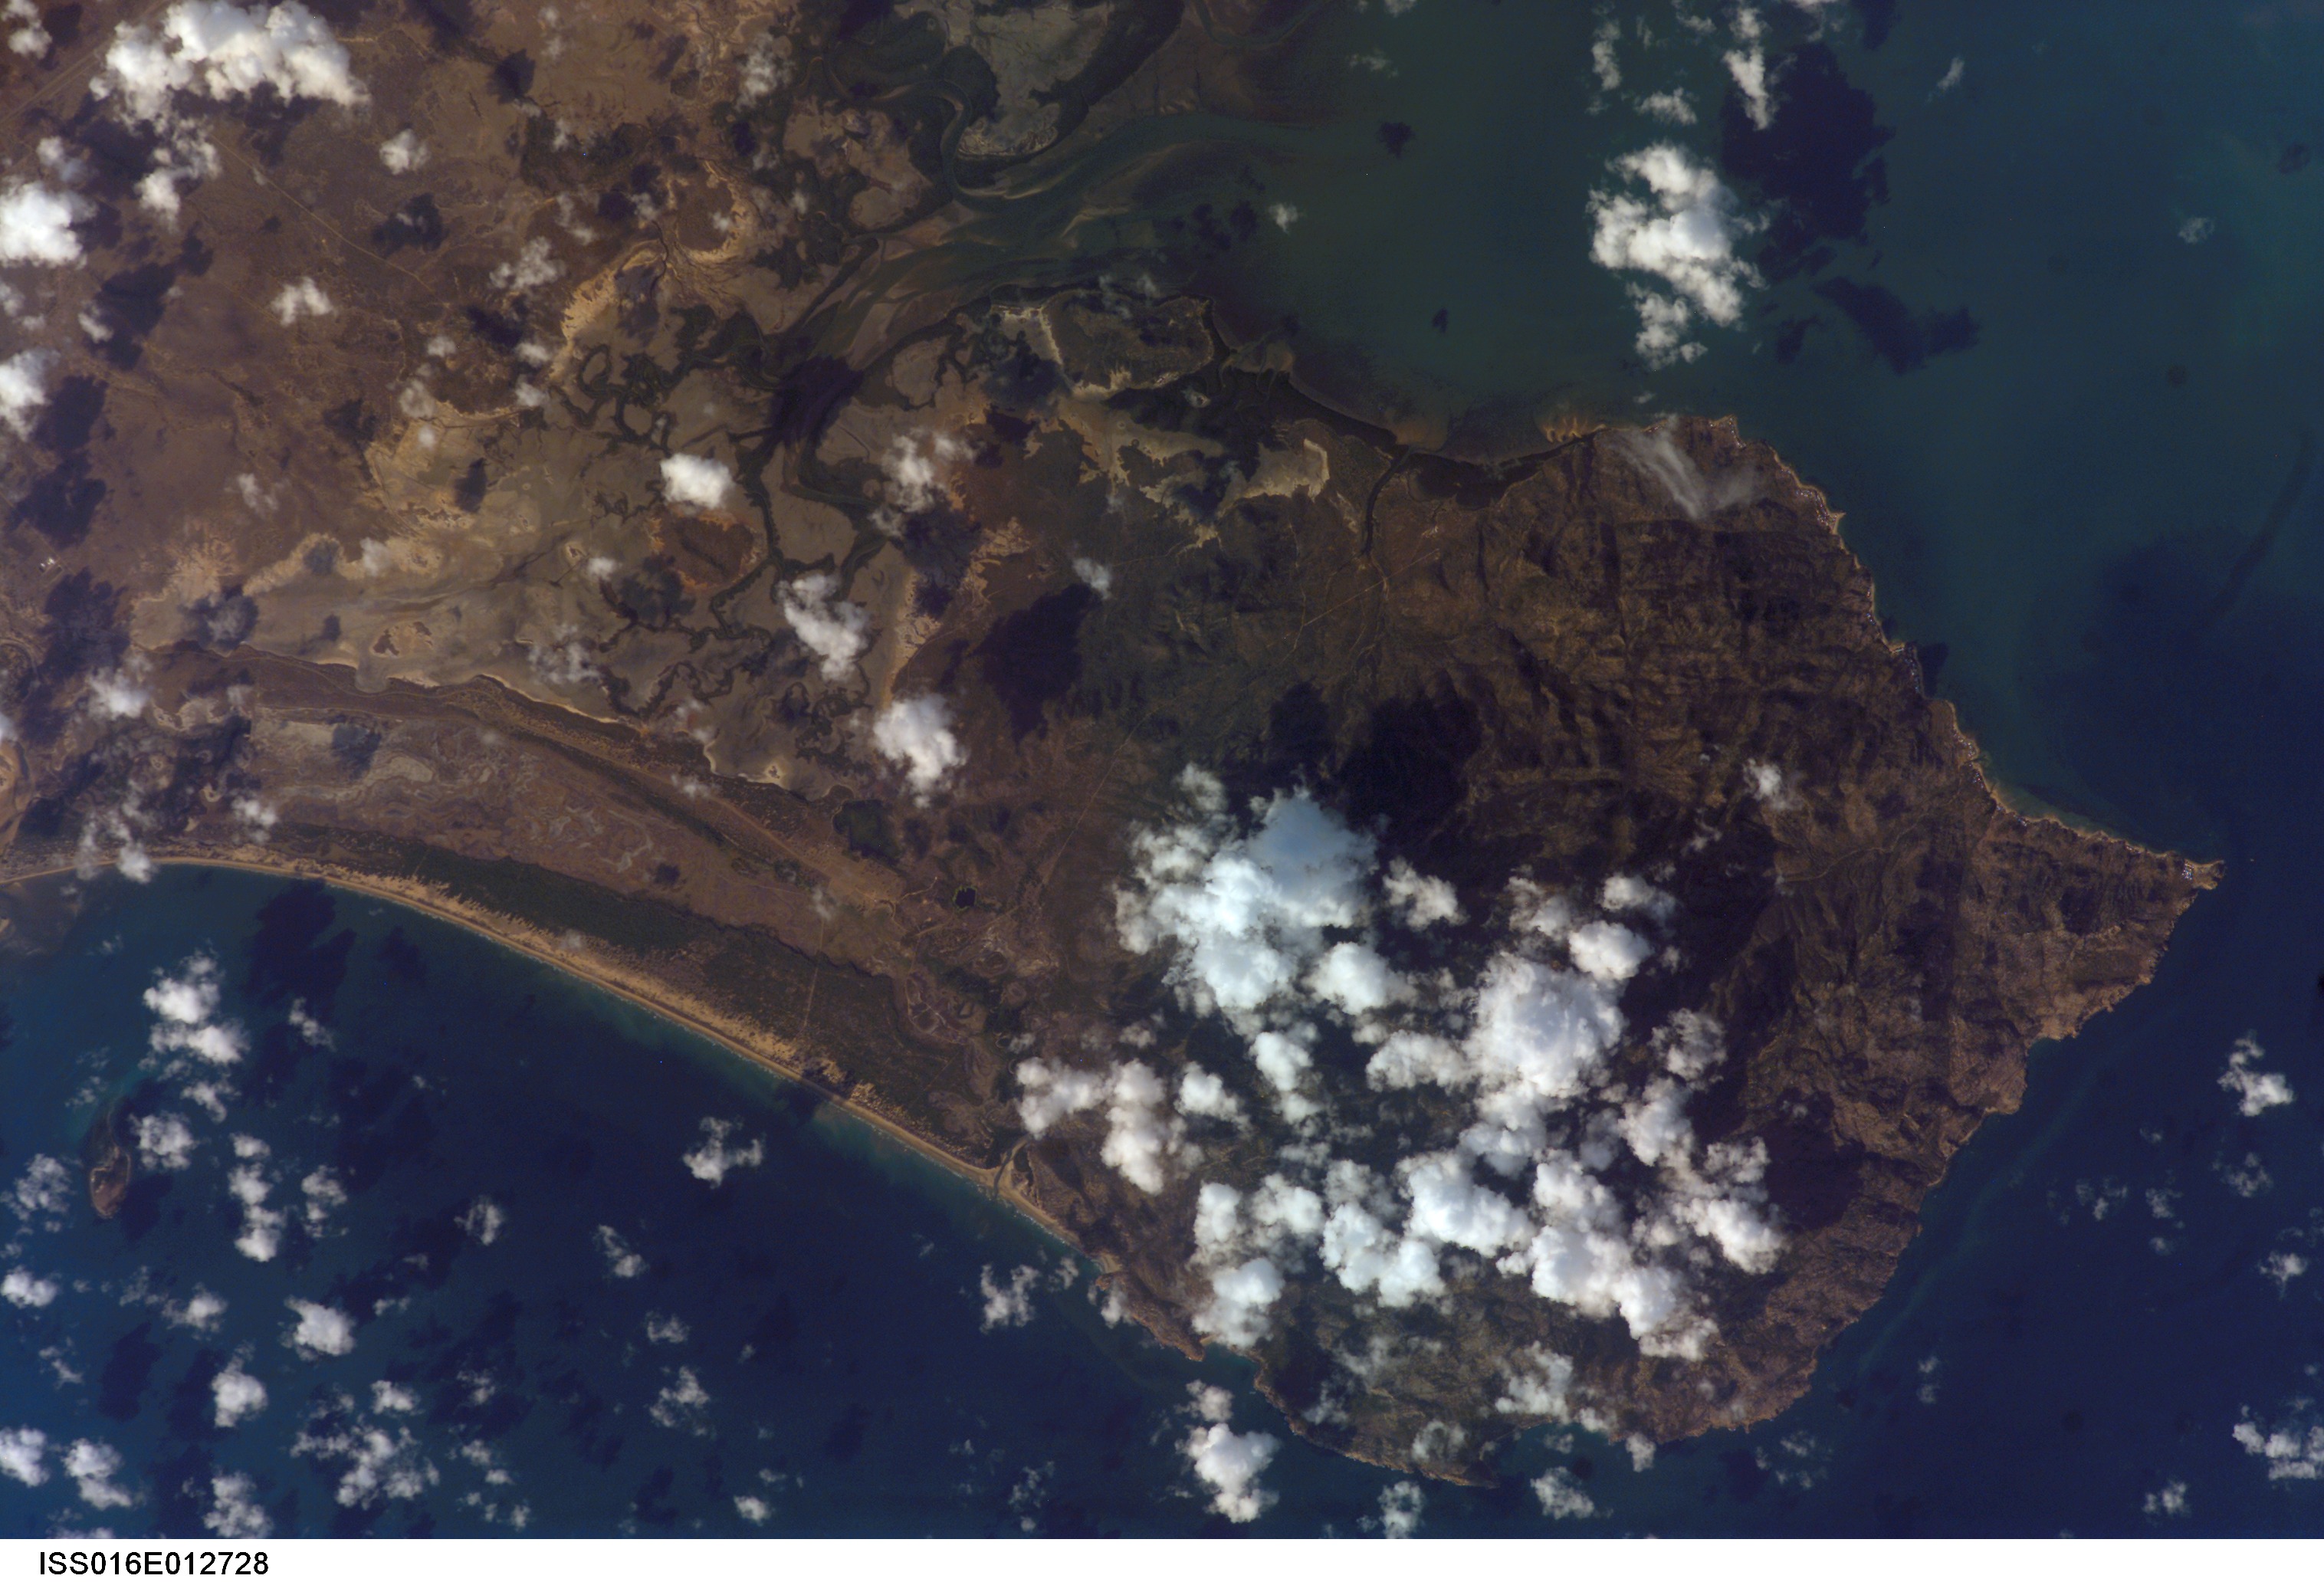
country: AUSTRALIA-Q
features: C. UPSTART, CAPE CREEK, COAST
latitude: -19.8
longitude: 147.8
